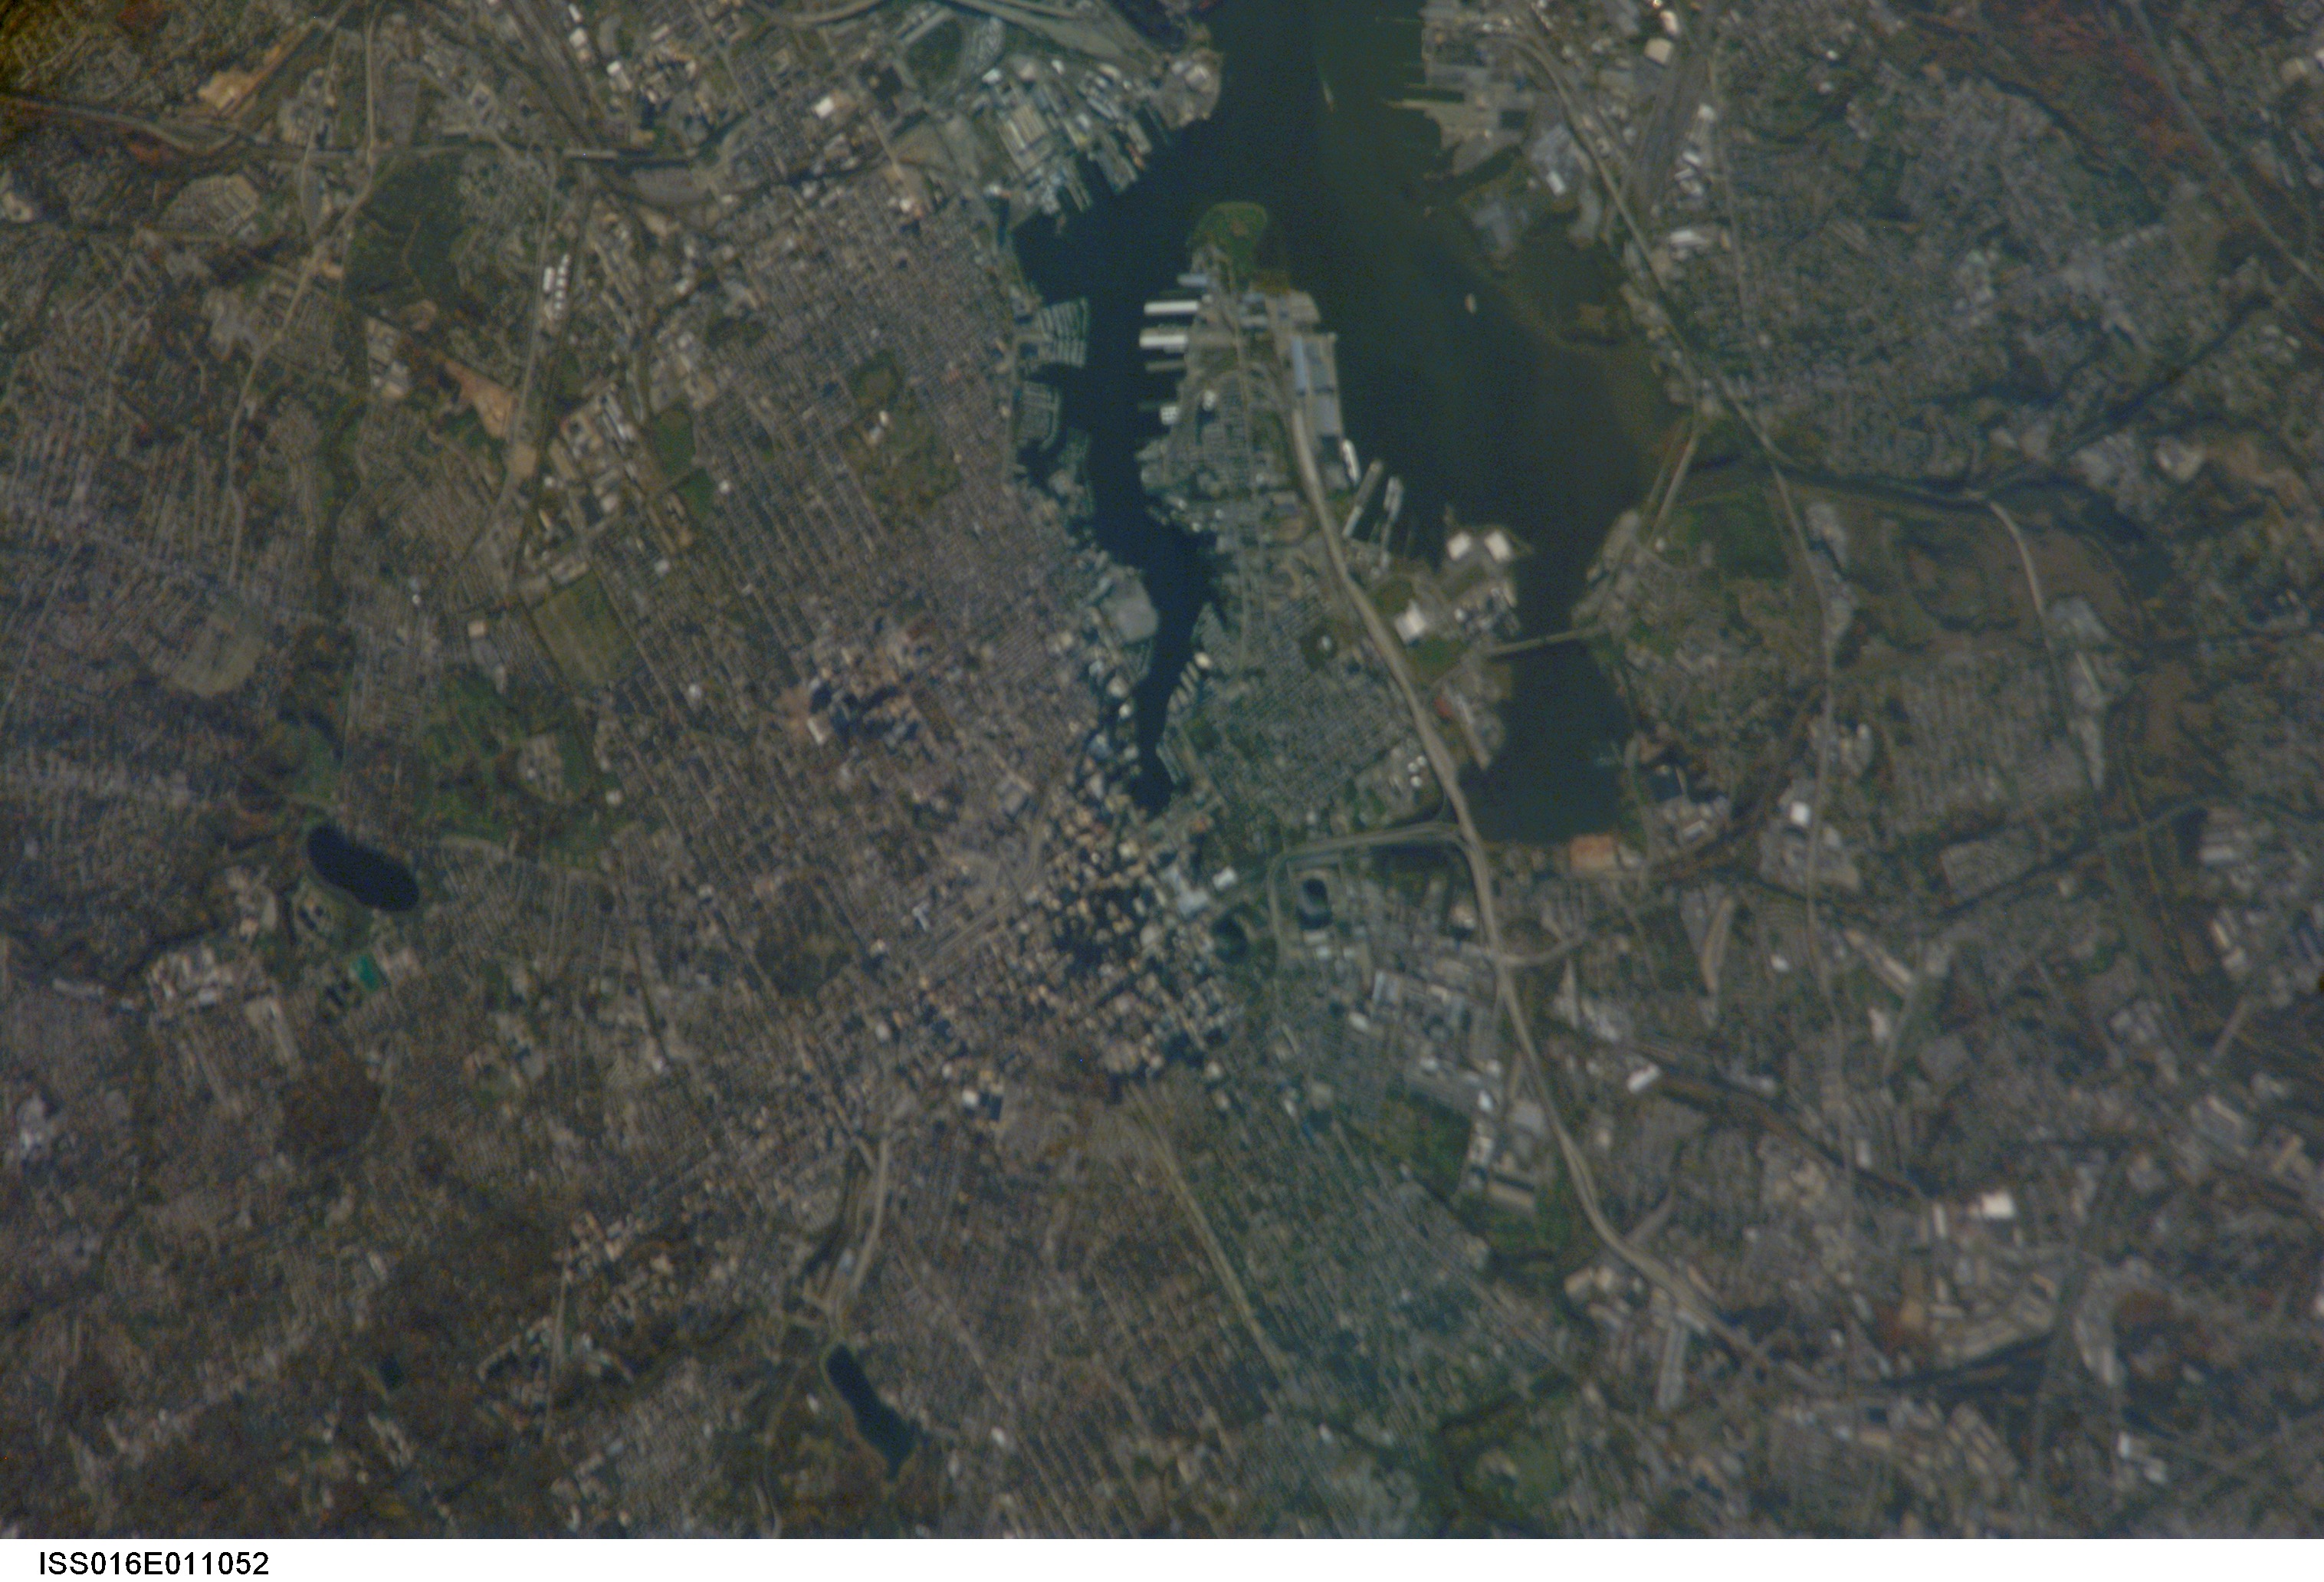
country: USA-MARYLAND
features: BALTIMORE, LOCUST POINT, C ITY
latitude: 39.3
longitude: -76.6
